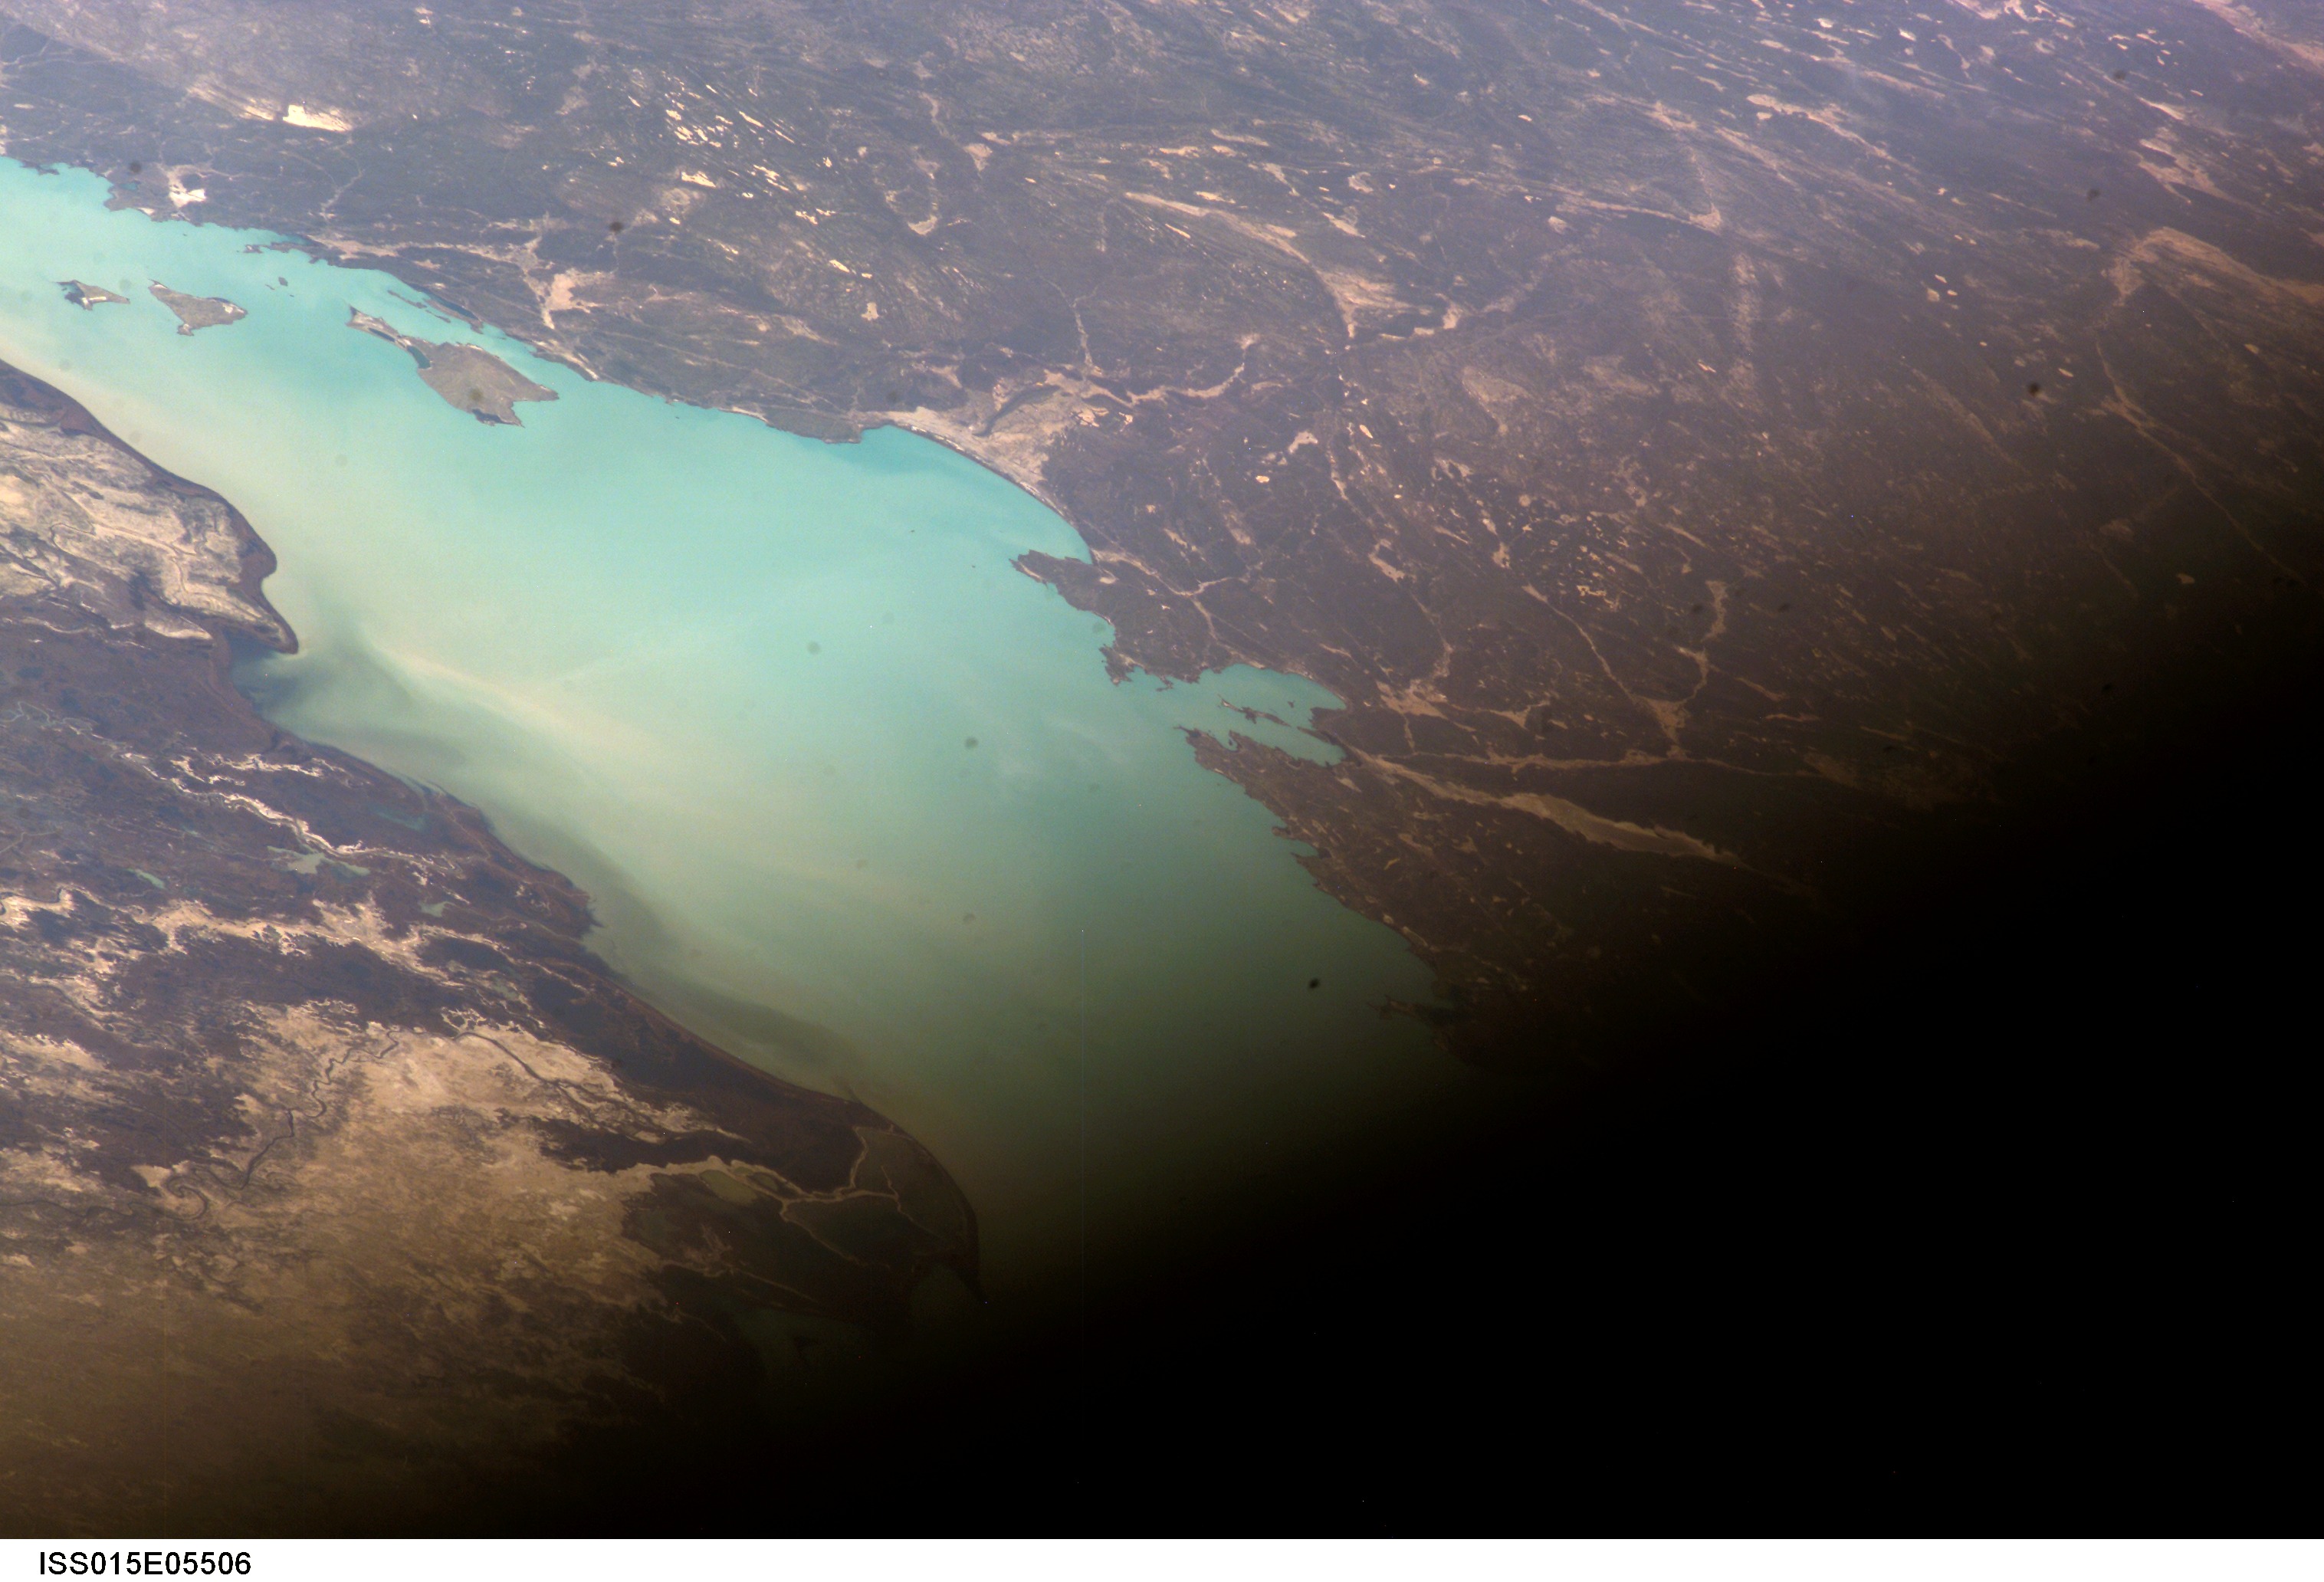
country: KAZAKHSTAN
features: L. BALKHASH, PARTIAL FRAME
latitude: 46.5
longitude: 74.5
